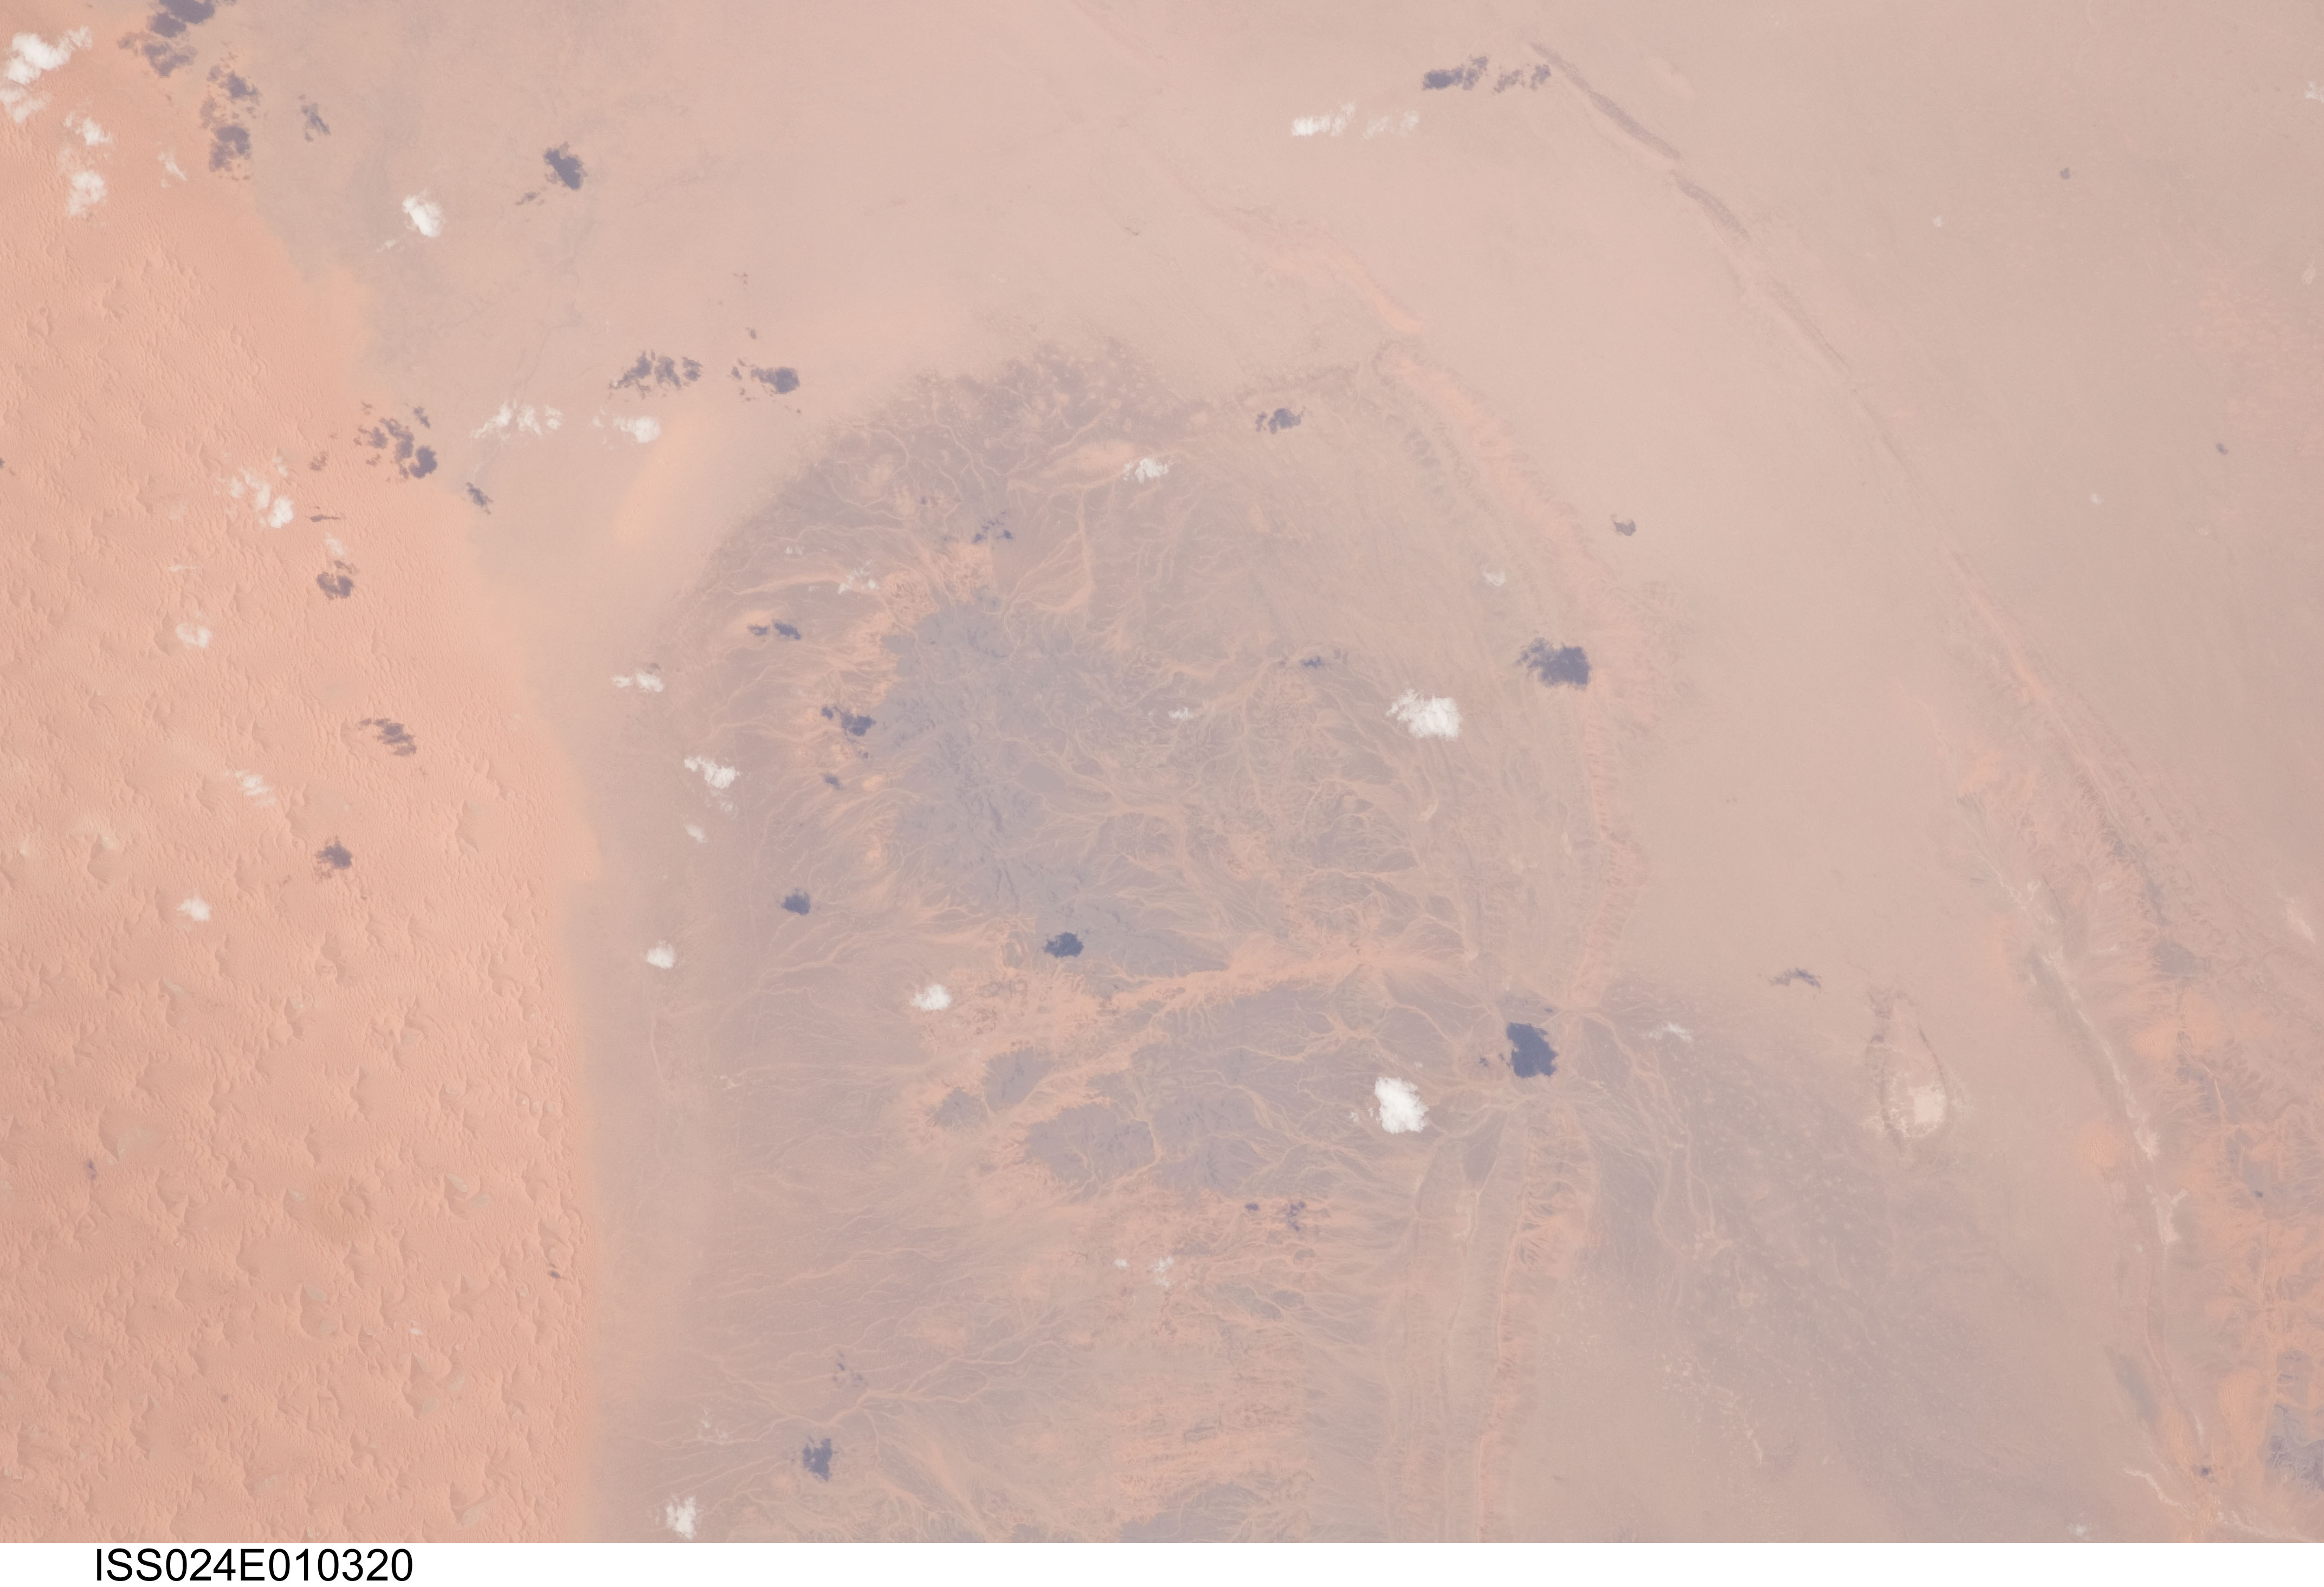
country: ALGERIA
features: HAMADA DU GUIR, HILLS, DUNES
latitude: 30.1
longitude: -3.2
